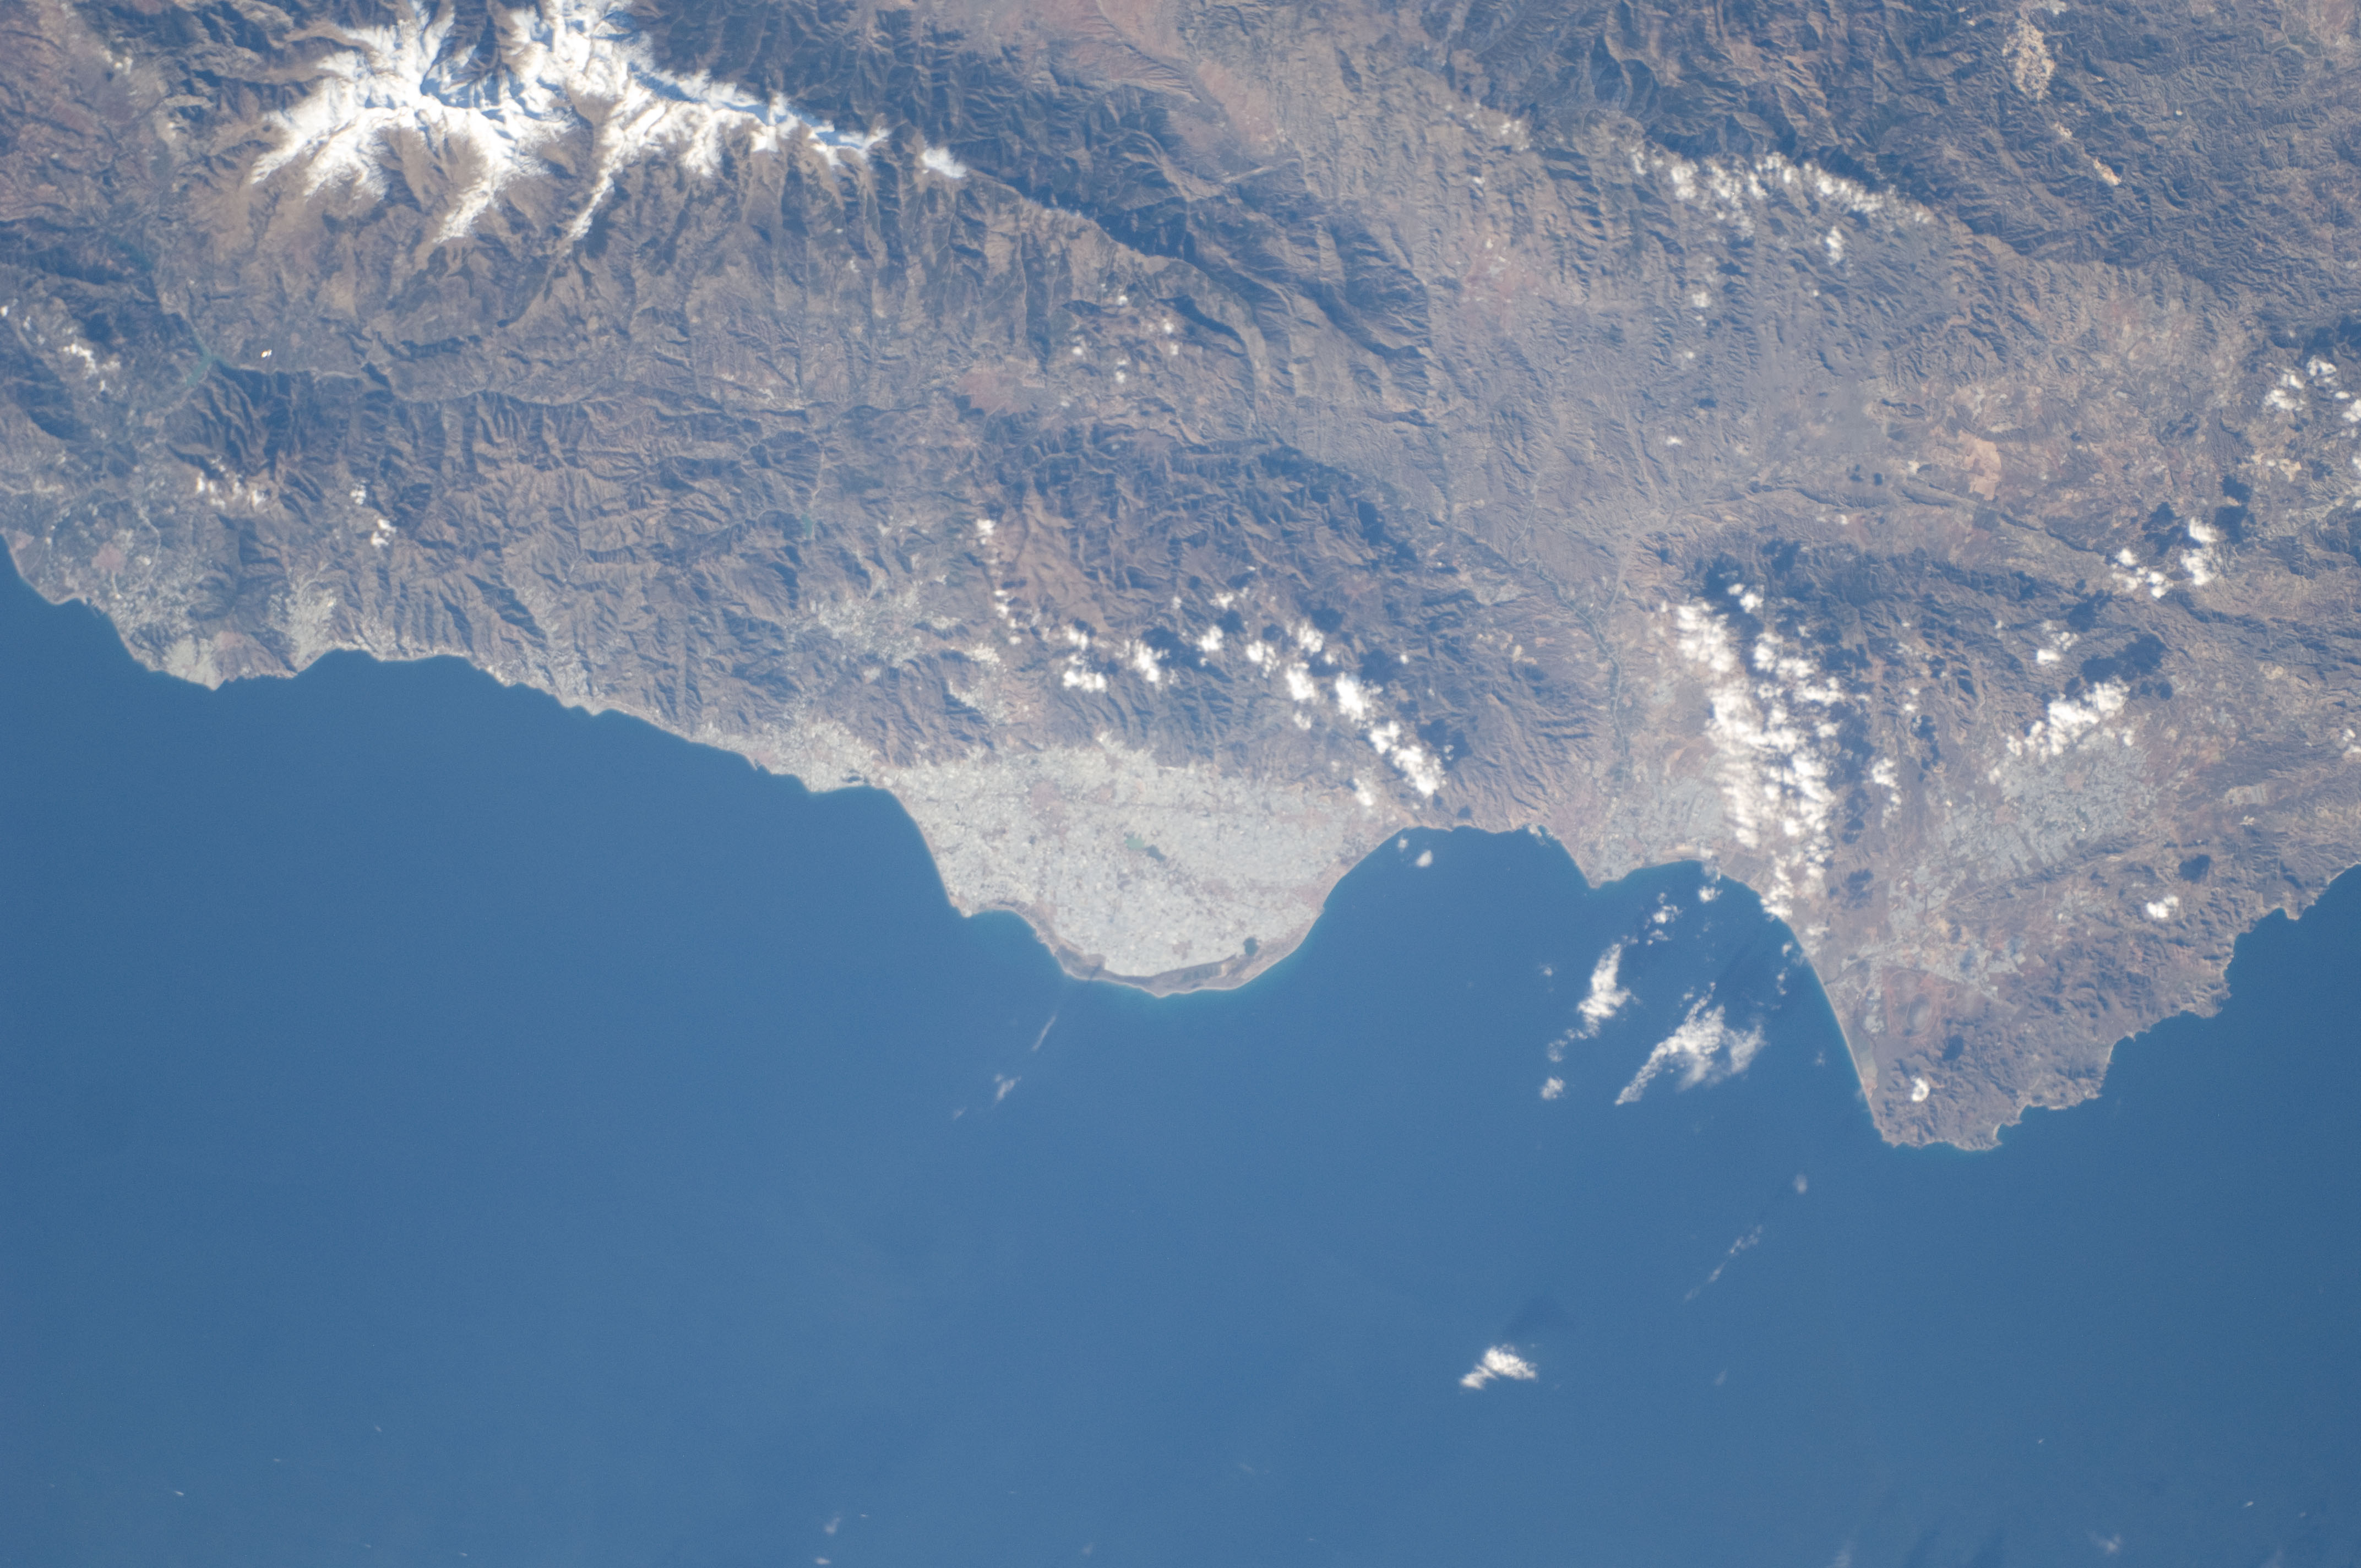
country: SPAIN
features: ALMEIRA COASTAL AREA, MTS.
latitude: 37.0
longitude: -2.5
